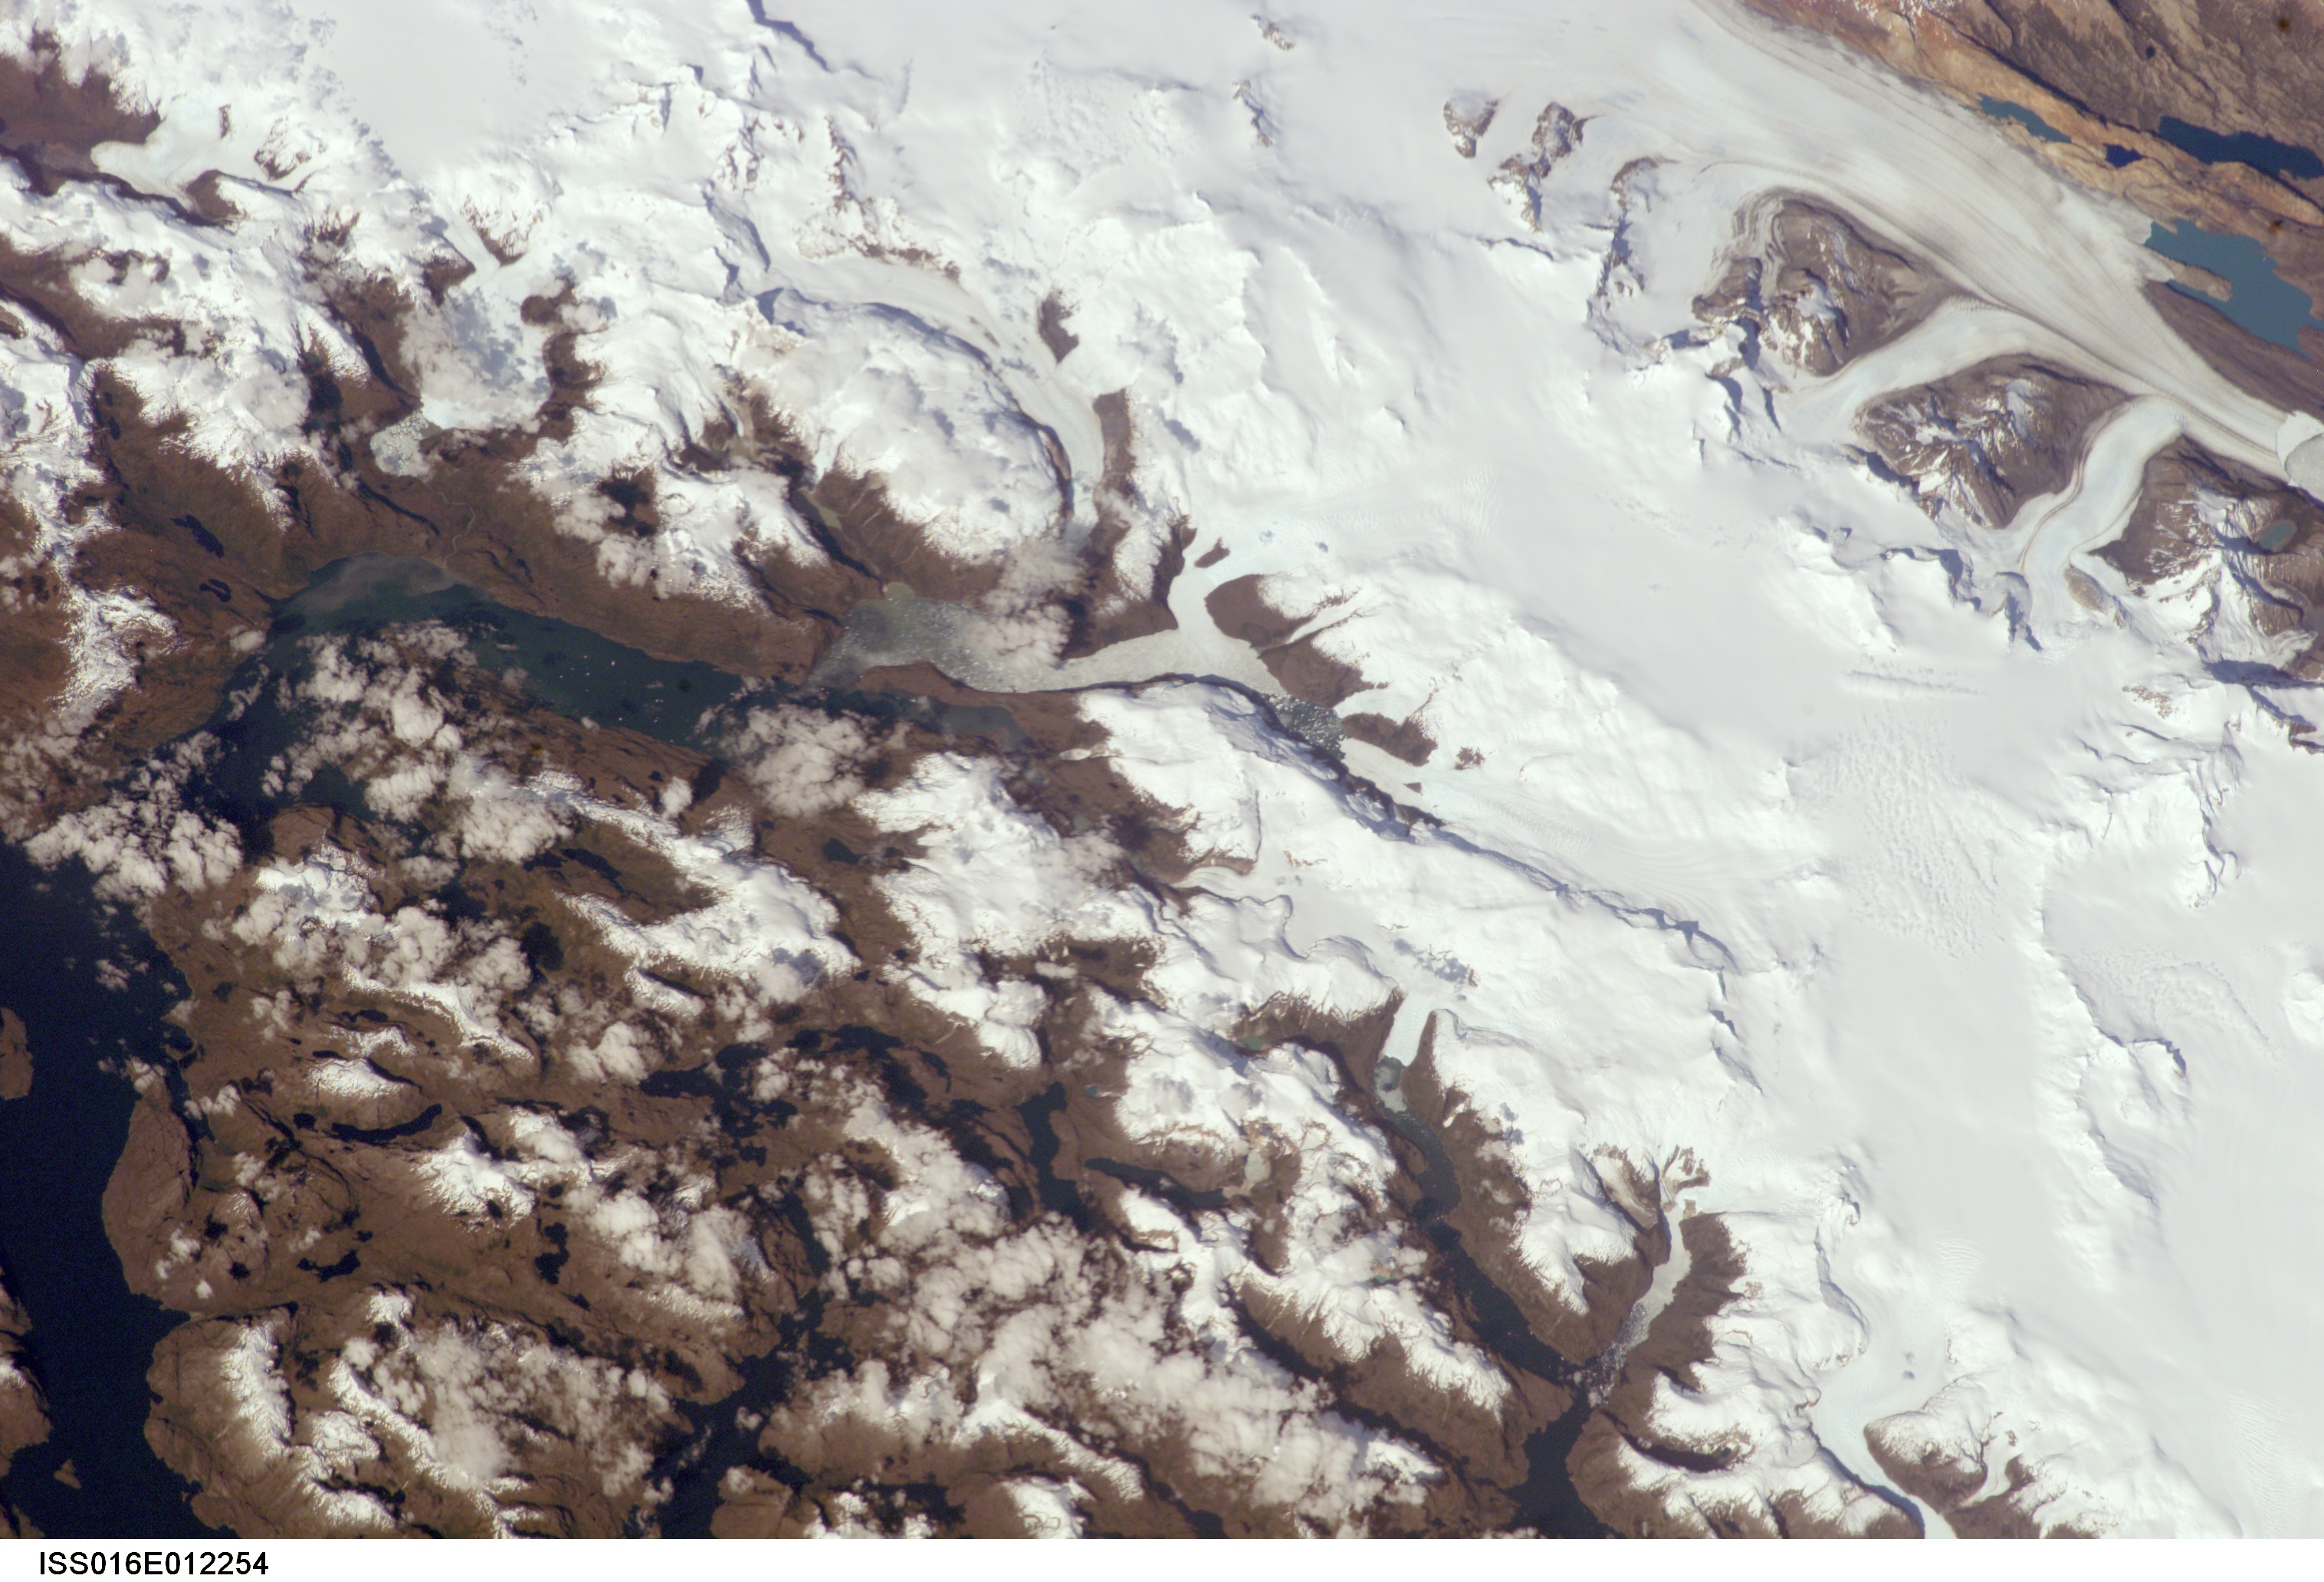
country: ARGENTINA
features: FJORDS, S. PATAGONIA ICE FIELD
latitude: -49.5
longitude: -73.5
